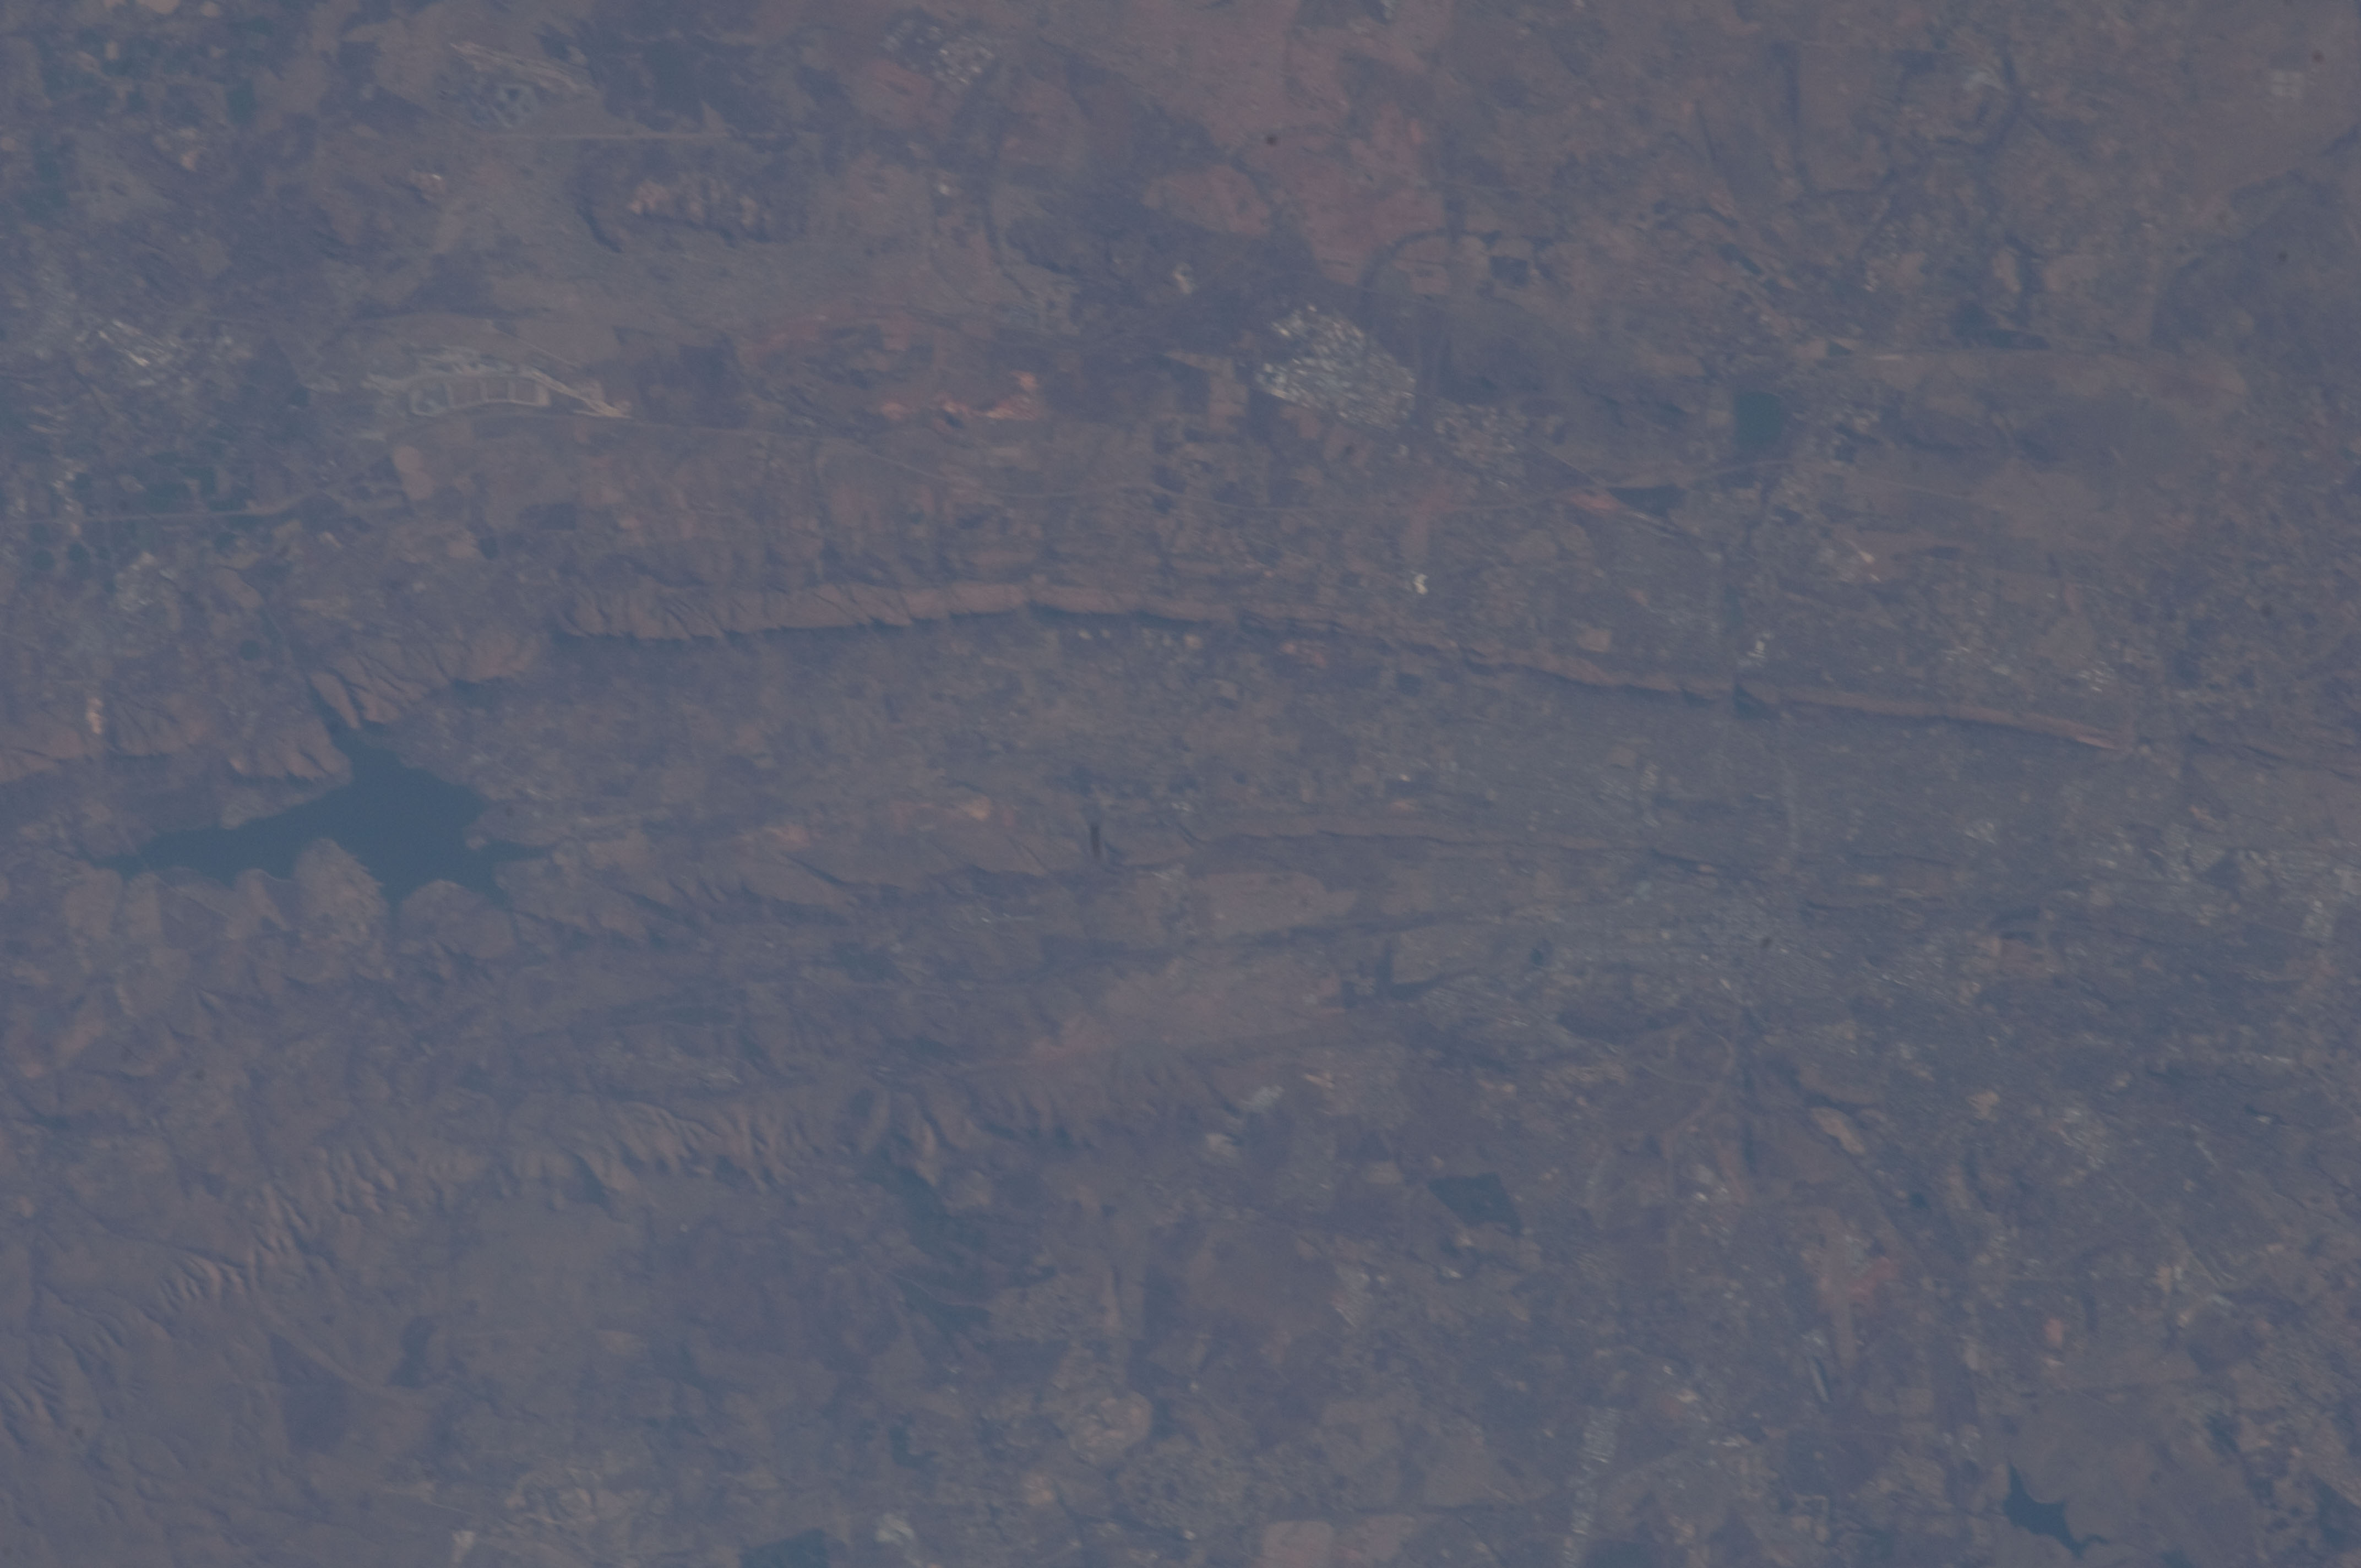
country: REPUBLIC SOUTH AFRICA
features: PRETORIA, HARTBEESPOORT DAM, WITWATERSBERG RANGES, RIDGES, RAVINES, TOWNS
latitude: -25.7
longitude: 28.1
